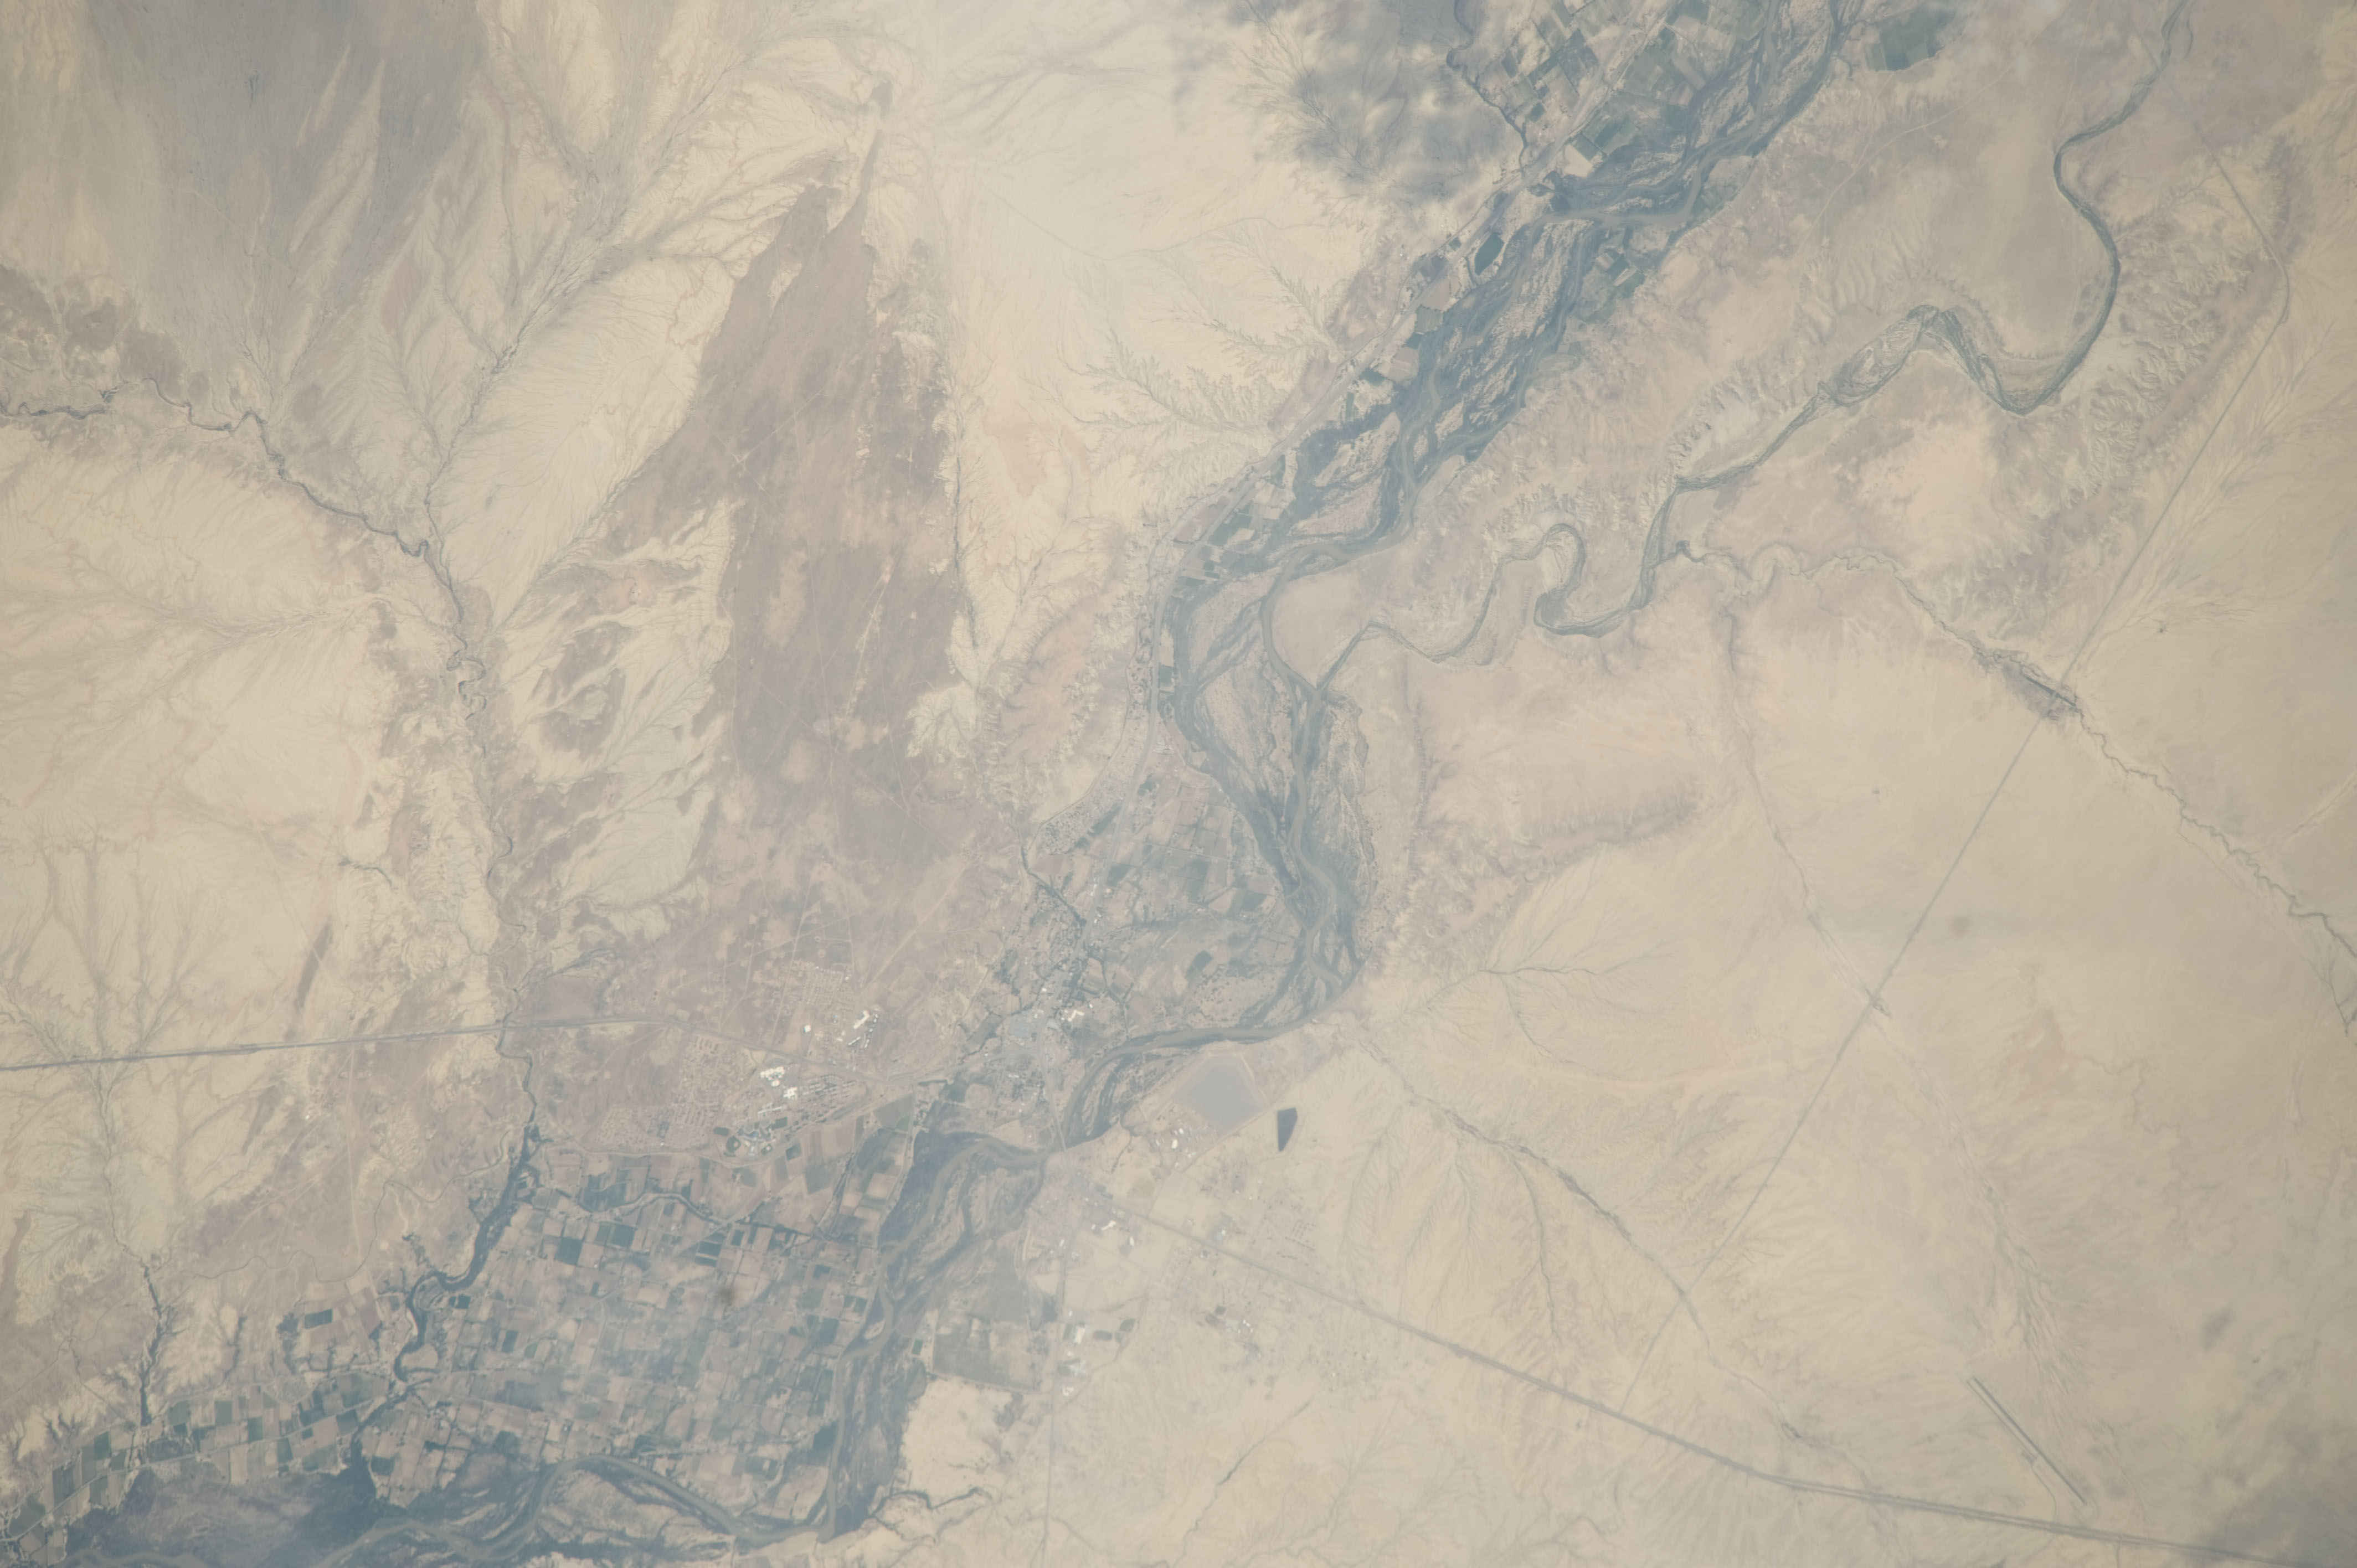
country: USA-NEW MEXICO
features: SAN JUAN R., AGR., CHACO R., SHIPROCK, ROADS
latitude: 36.8
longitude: -108.6
